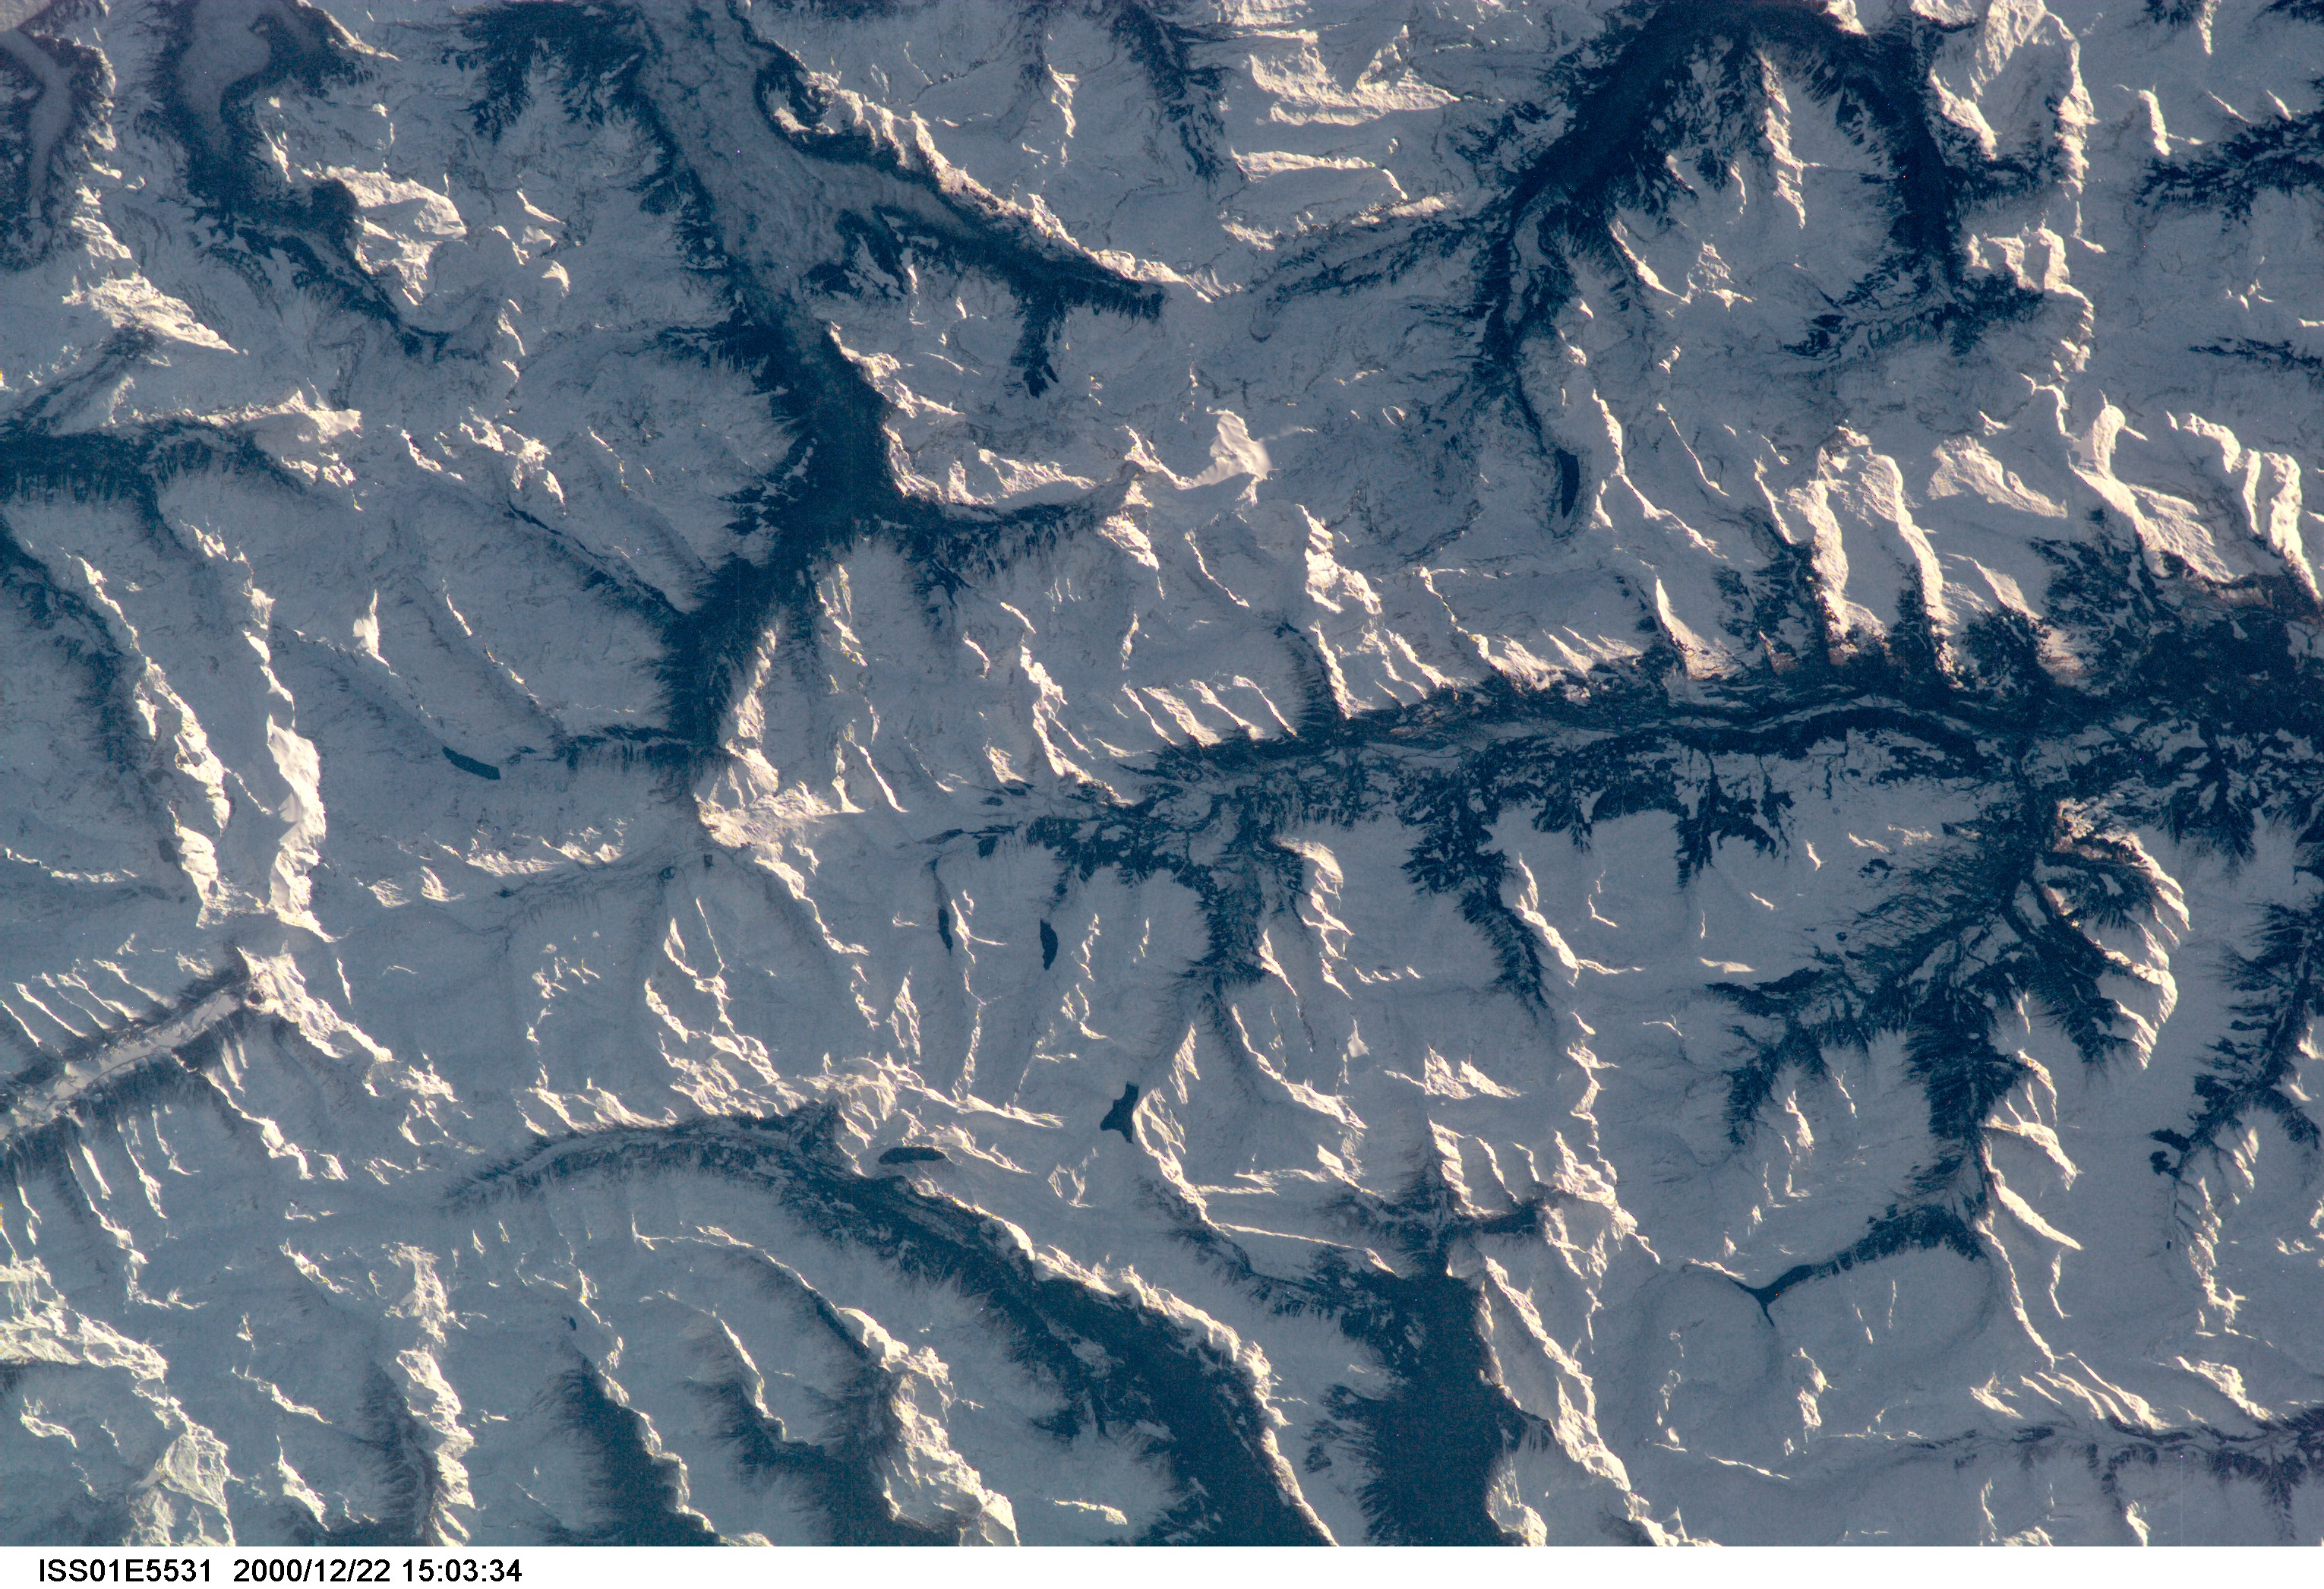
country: EUROPE
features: CARPATHIAN MOUNTAINS
